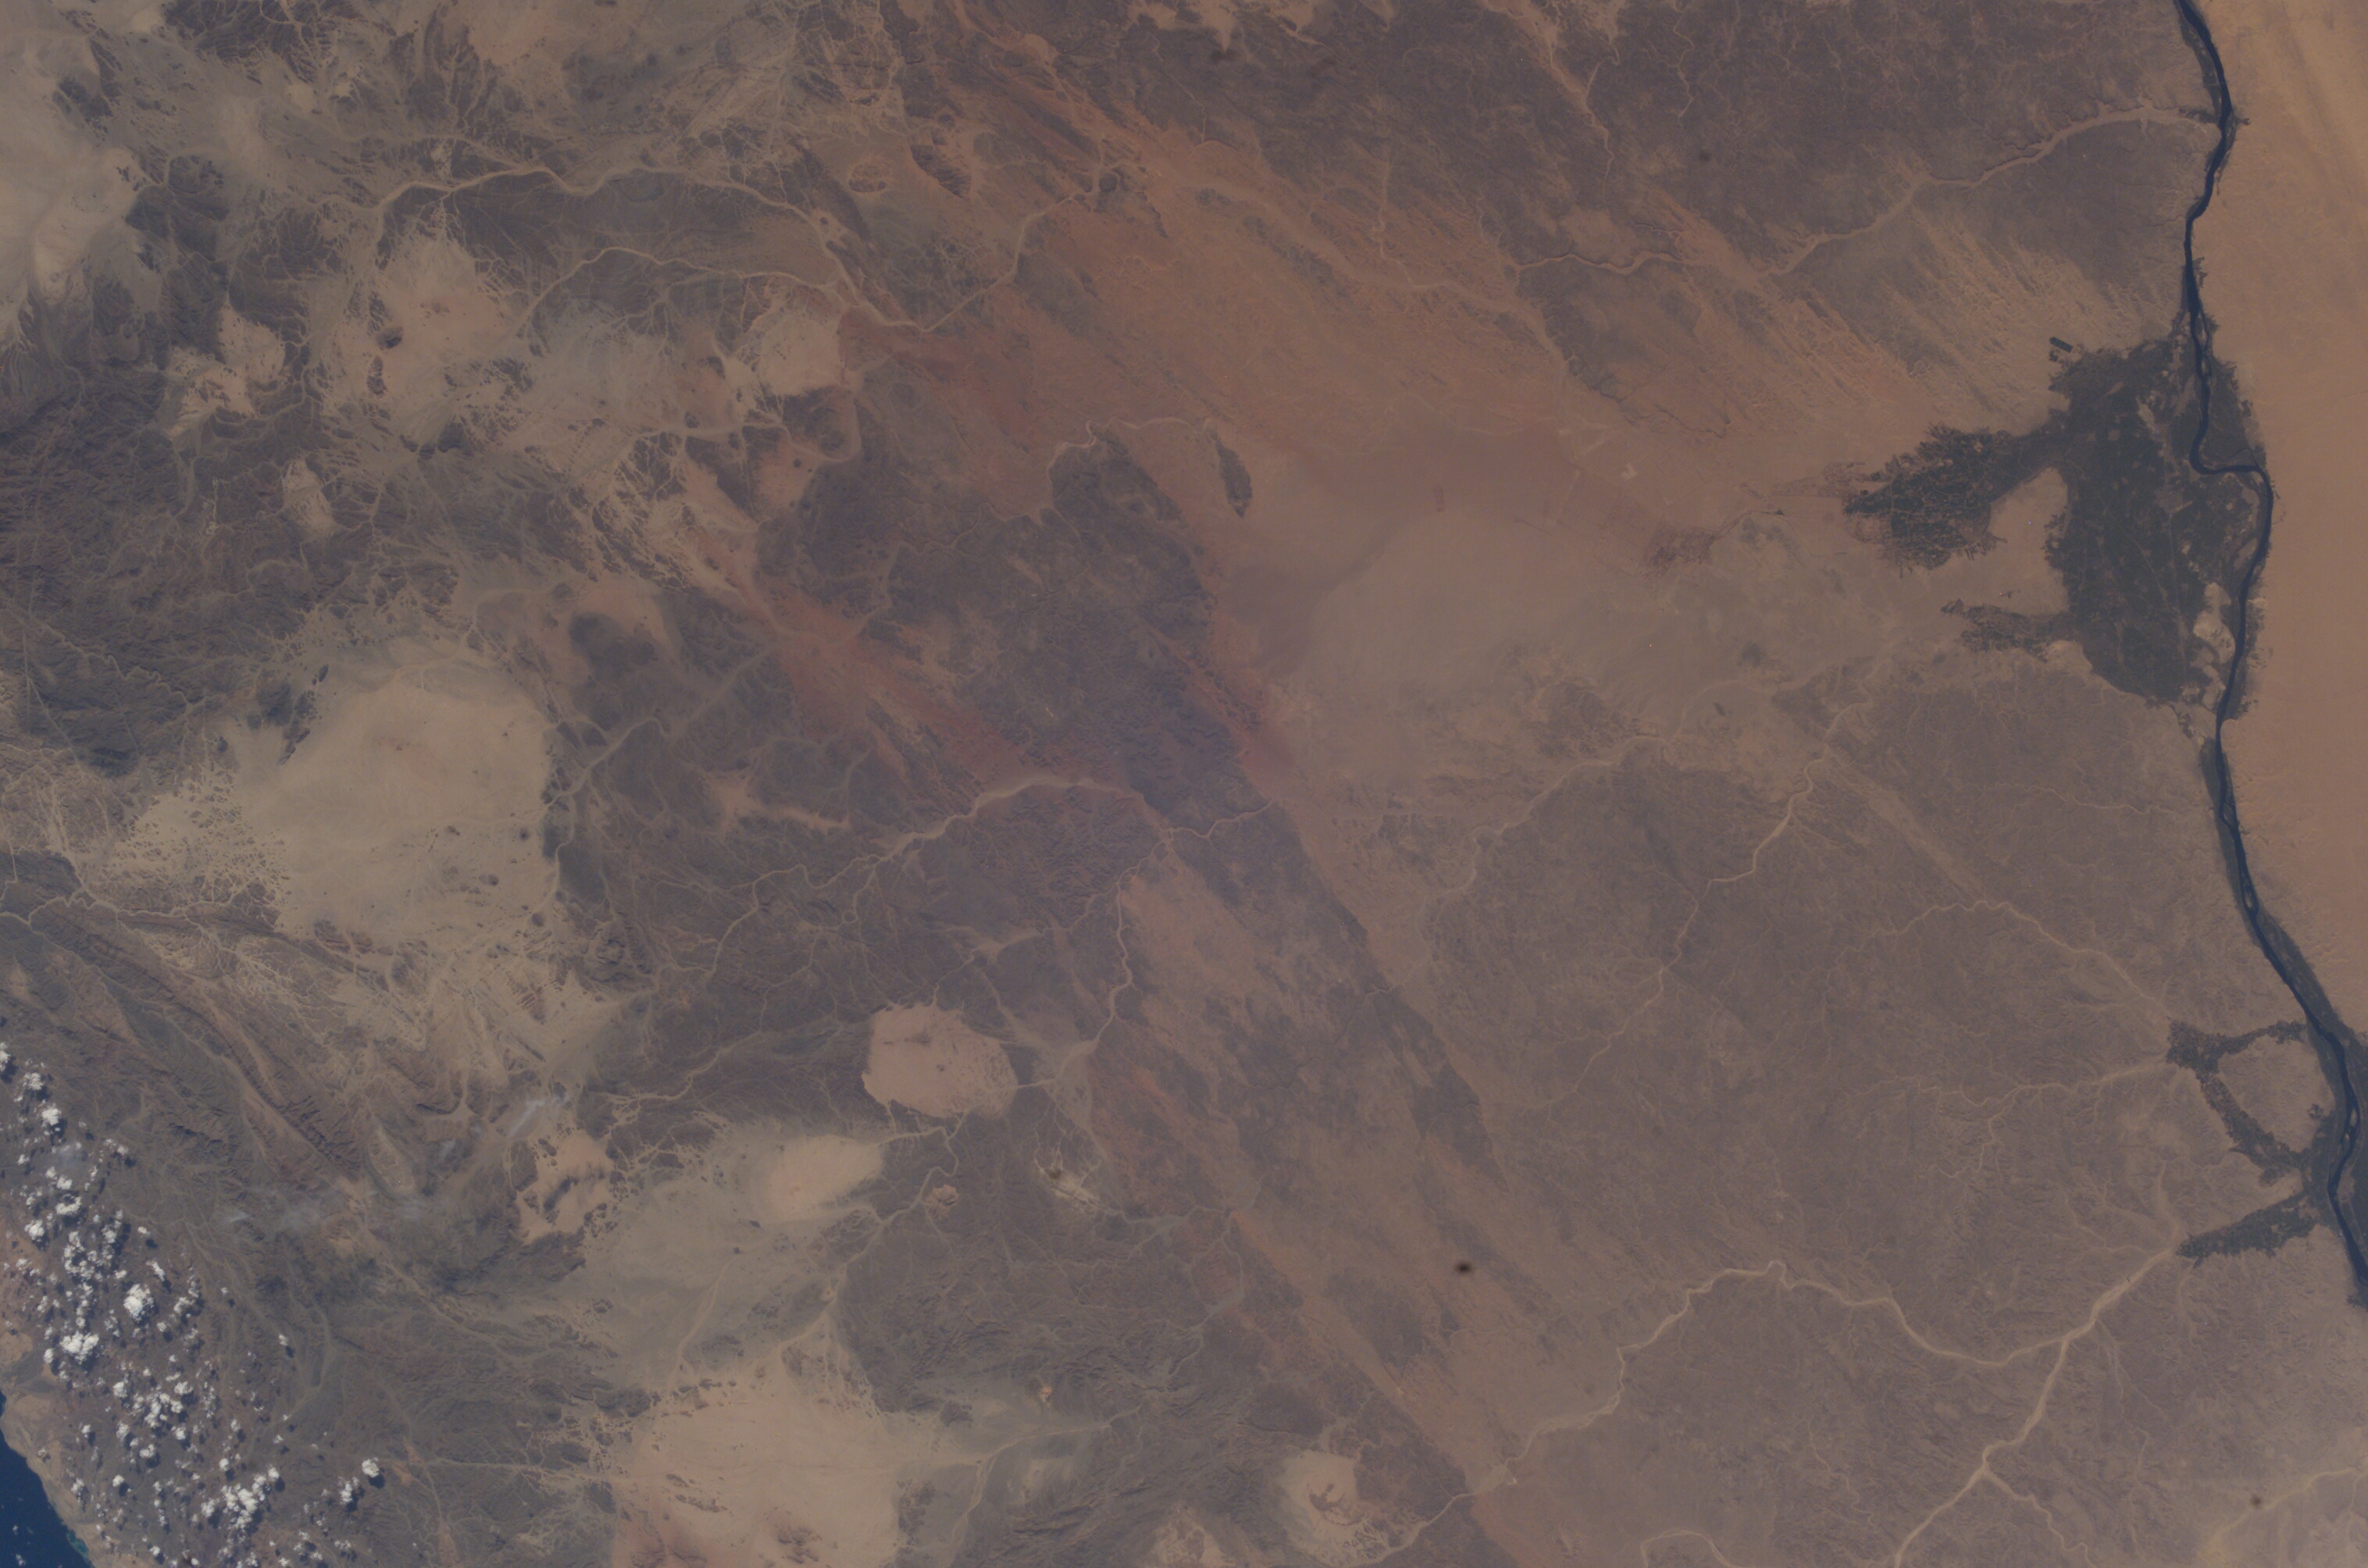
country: EGYPT
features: NILE R., RING STRUCTURES
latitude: 24.5
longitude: 34.0
